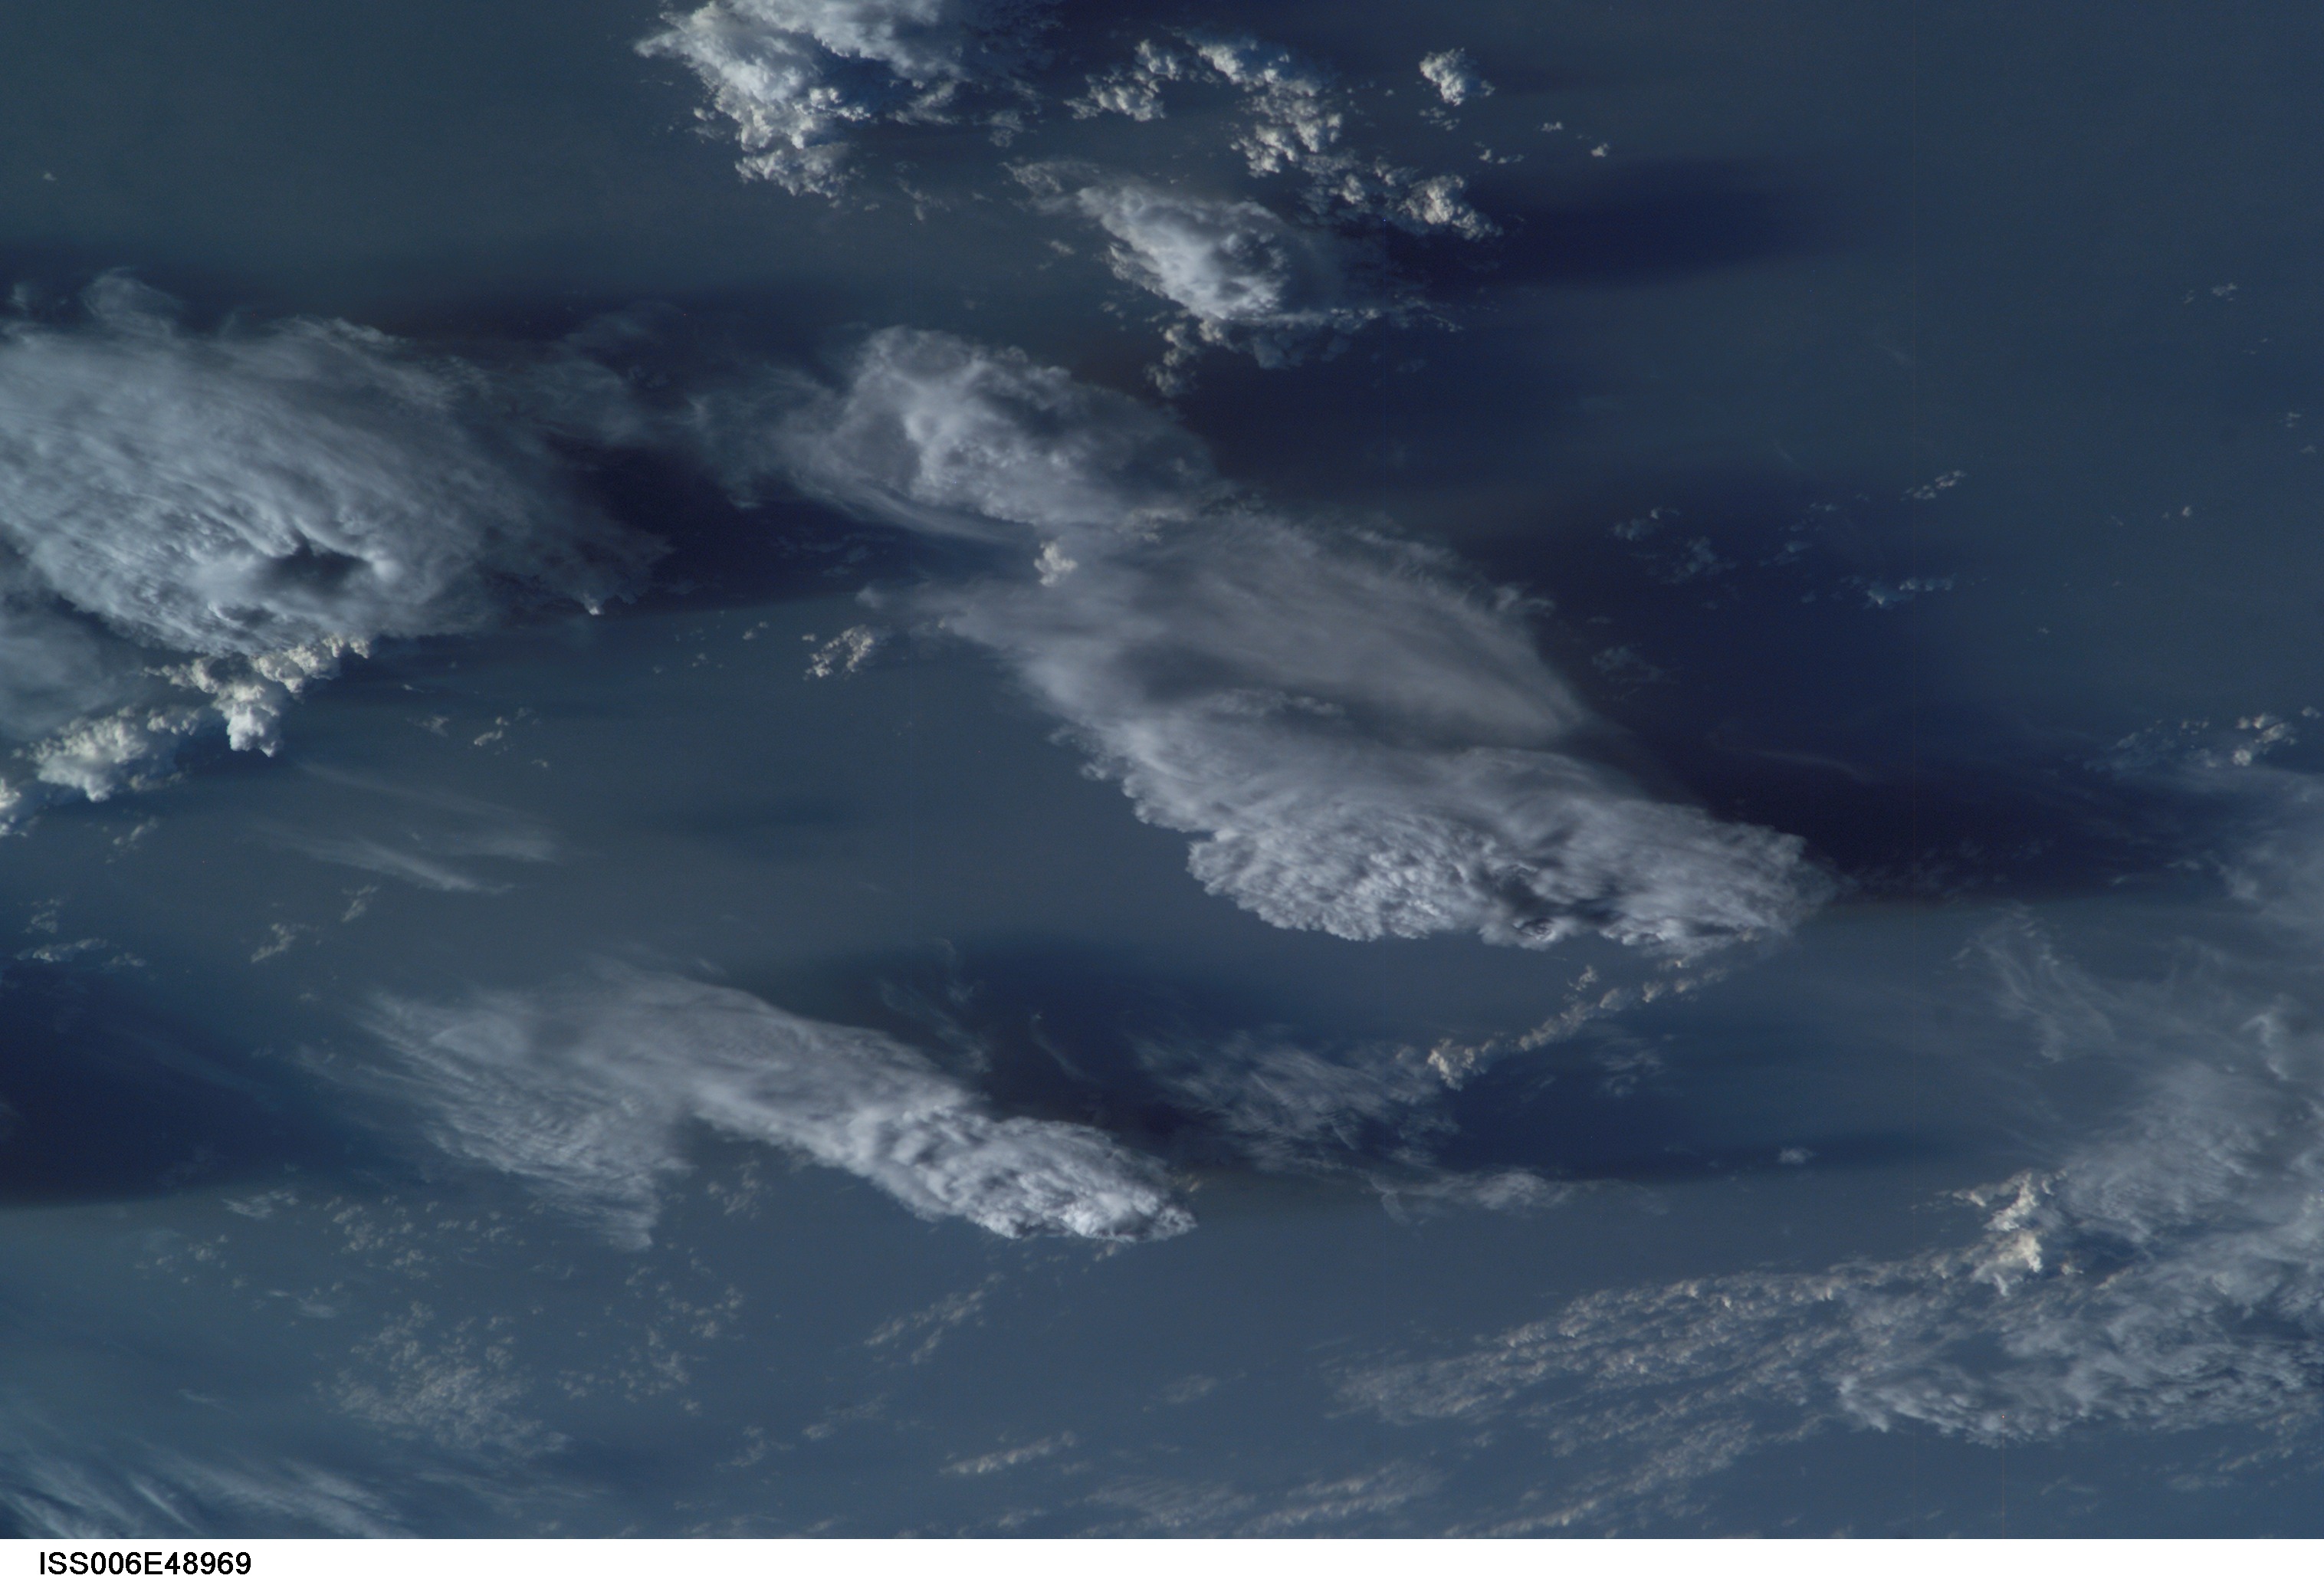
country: CLOUDS
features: CLOUDS, THUNDERSTORMS
